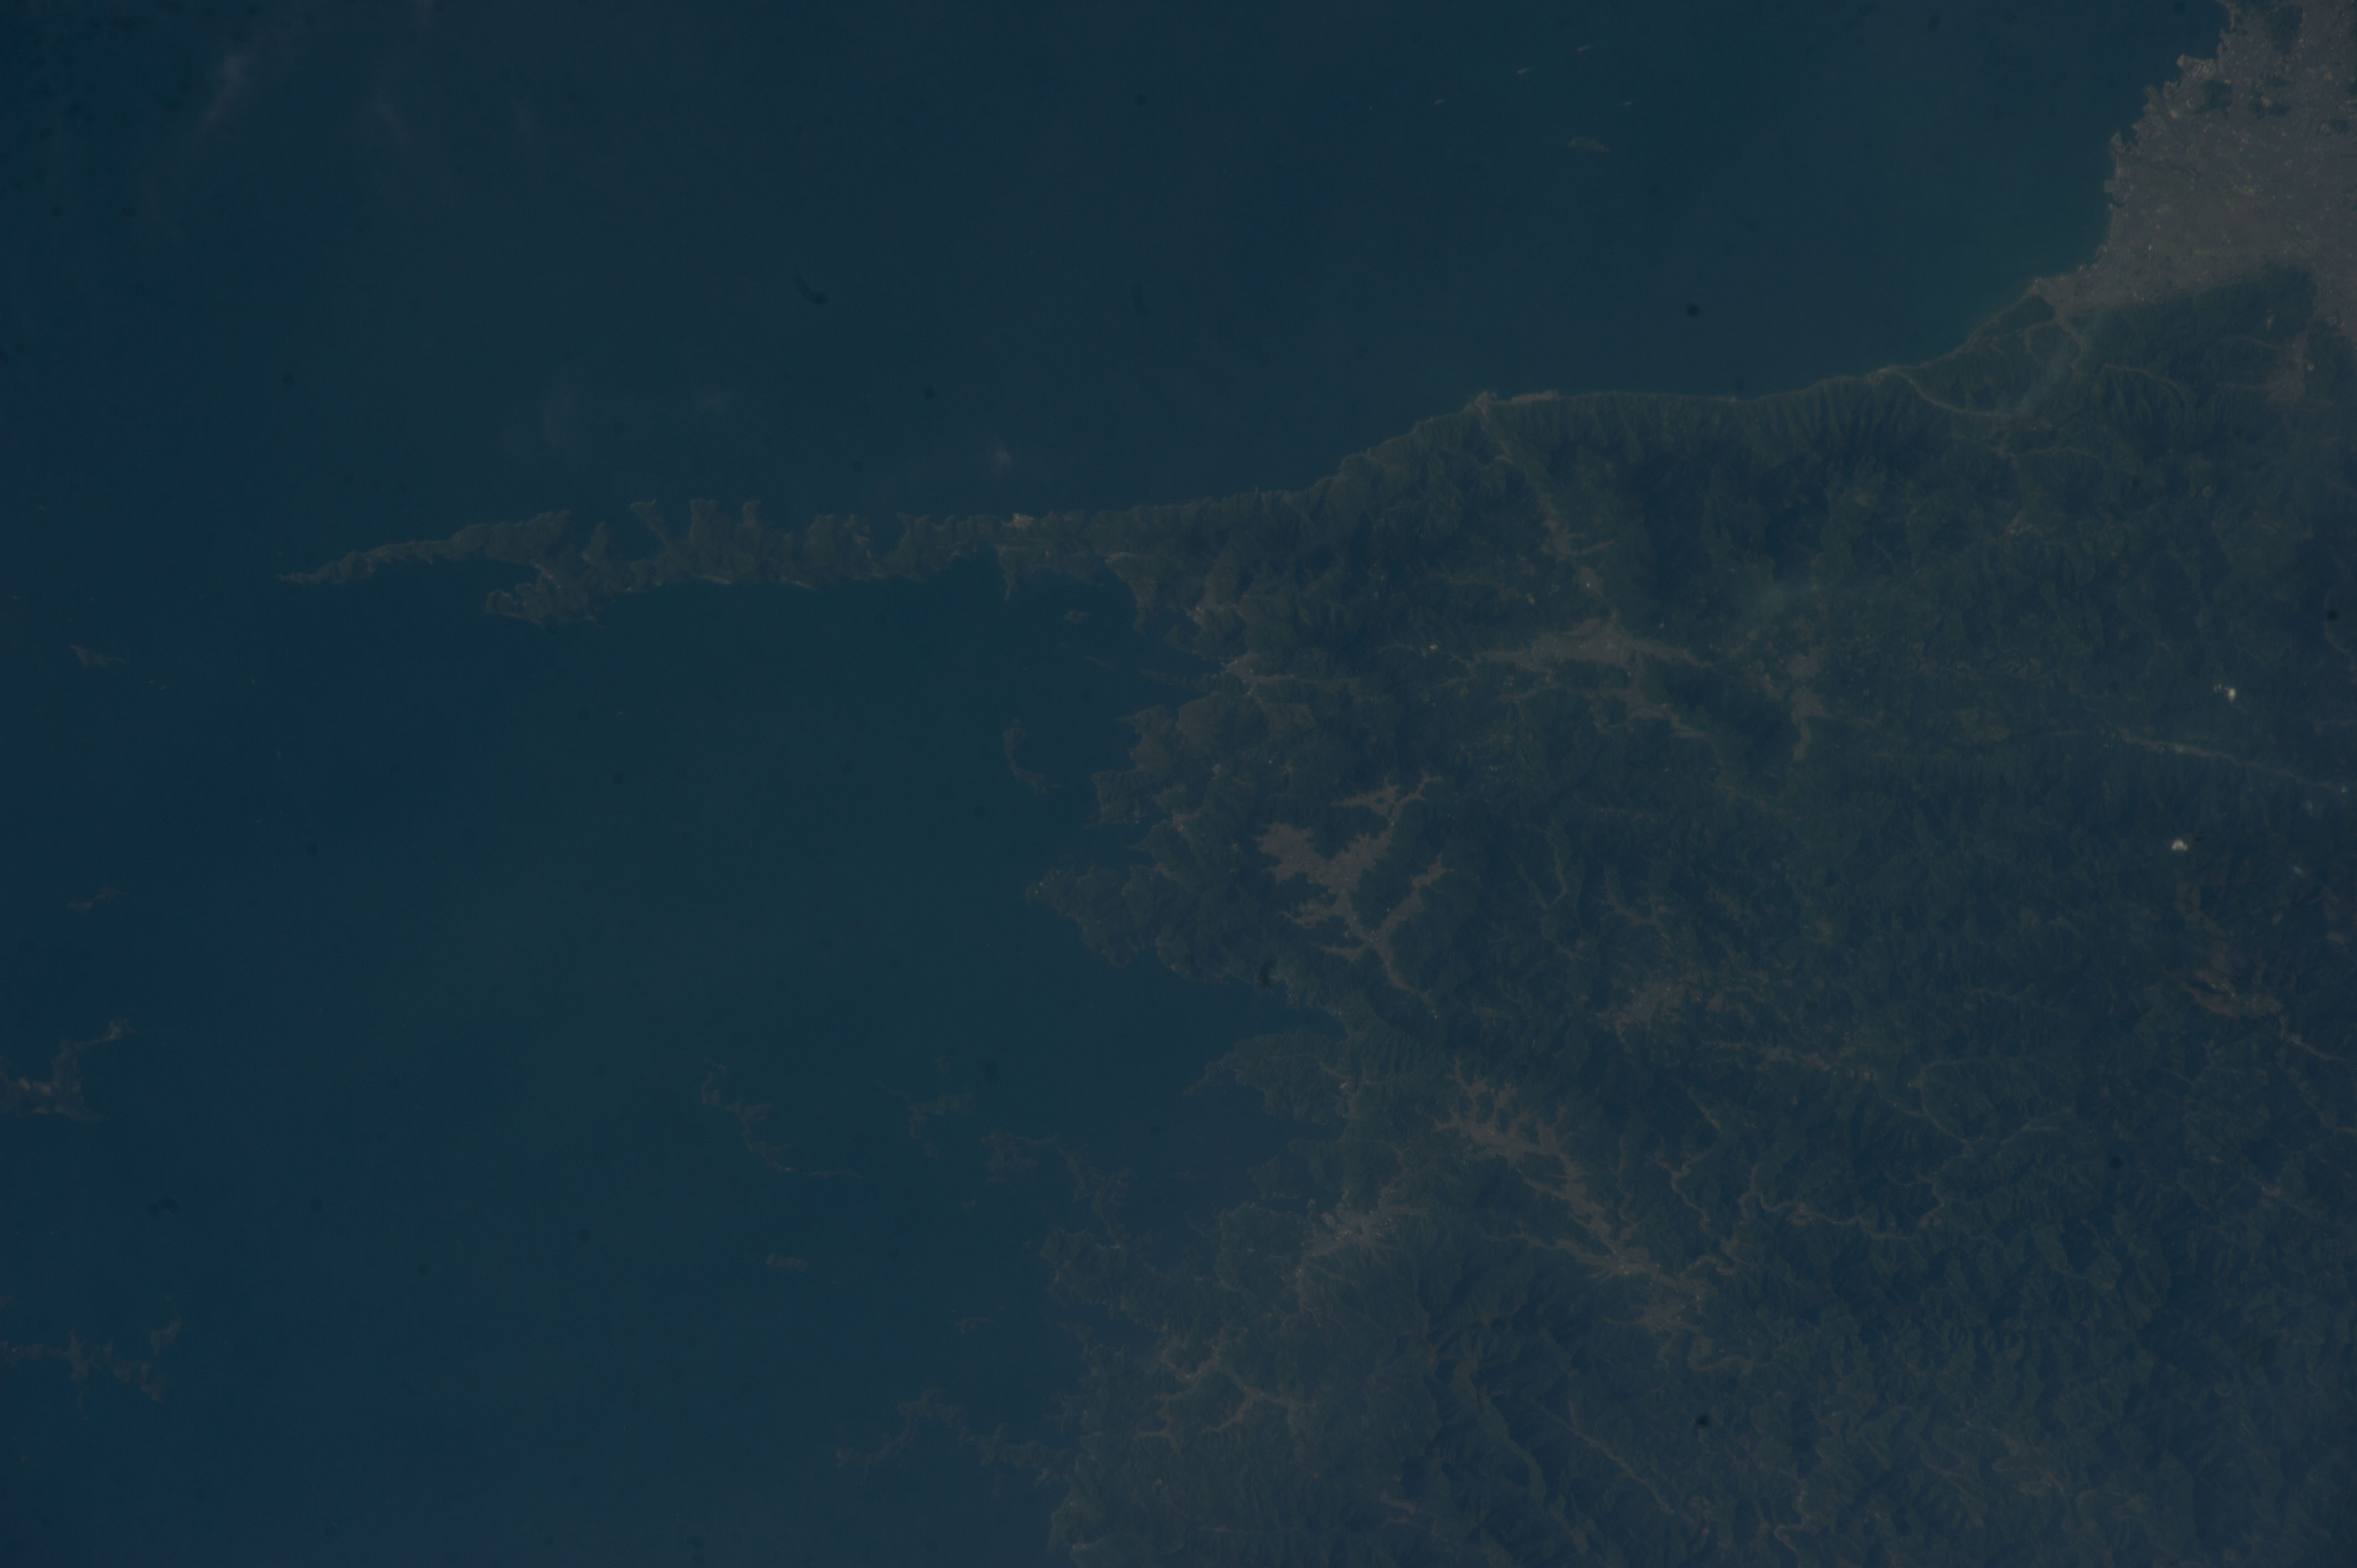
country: JAPAN
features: IYO-NADA SEA, BUNGO CHANNEL, UWA SEA, MISAKI-NADA SEA, YAWATAHAMA, OZU, IKATA, UWAJIMA, MATSUNO, EHIME
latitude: 33.4
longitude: 132.4
